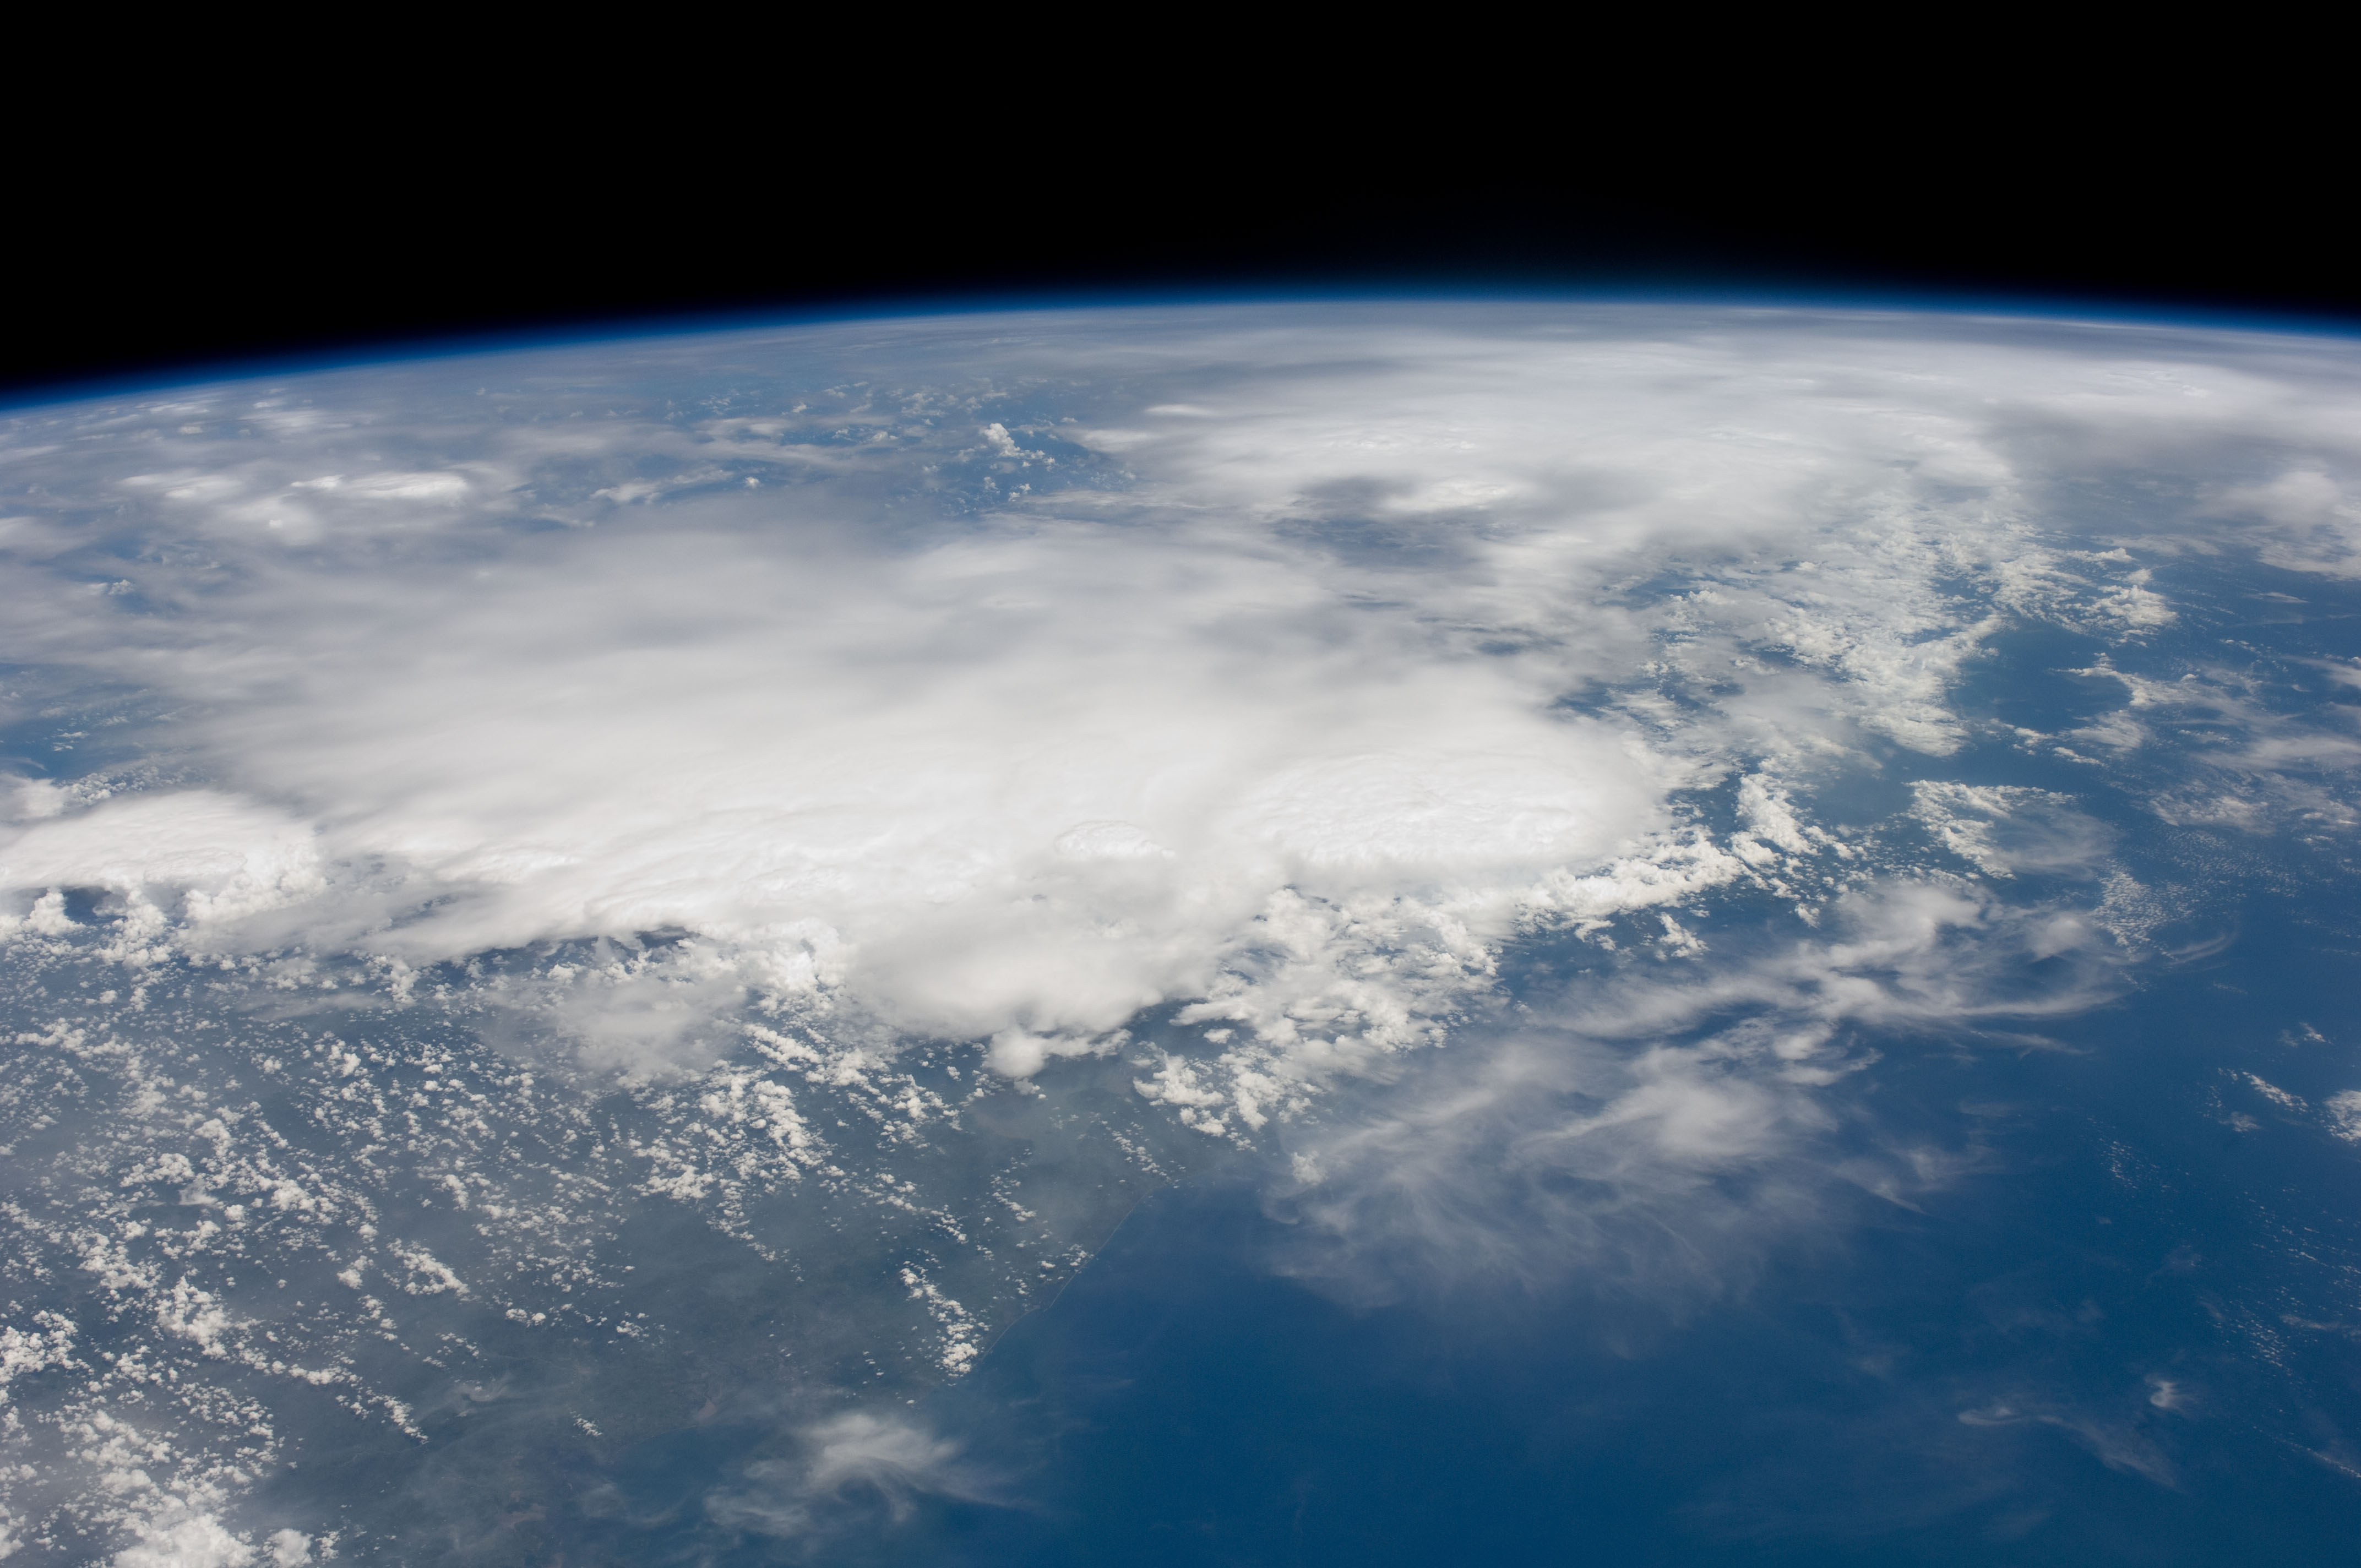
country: NICARAGUA
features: PAN- G. OF MEXICO, SEDIMENT, THUNDERSTORMS
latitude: 12.0
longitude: -86.5
